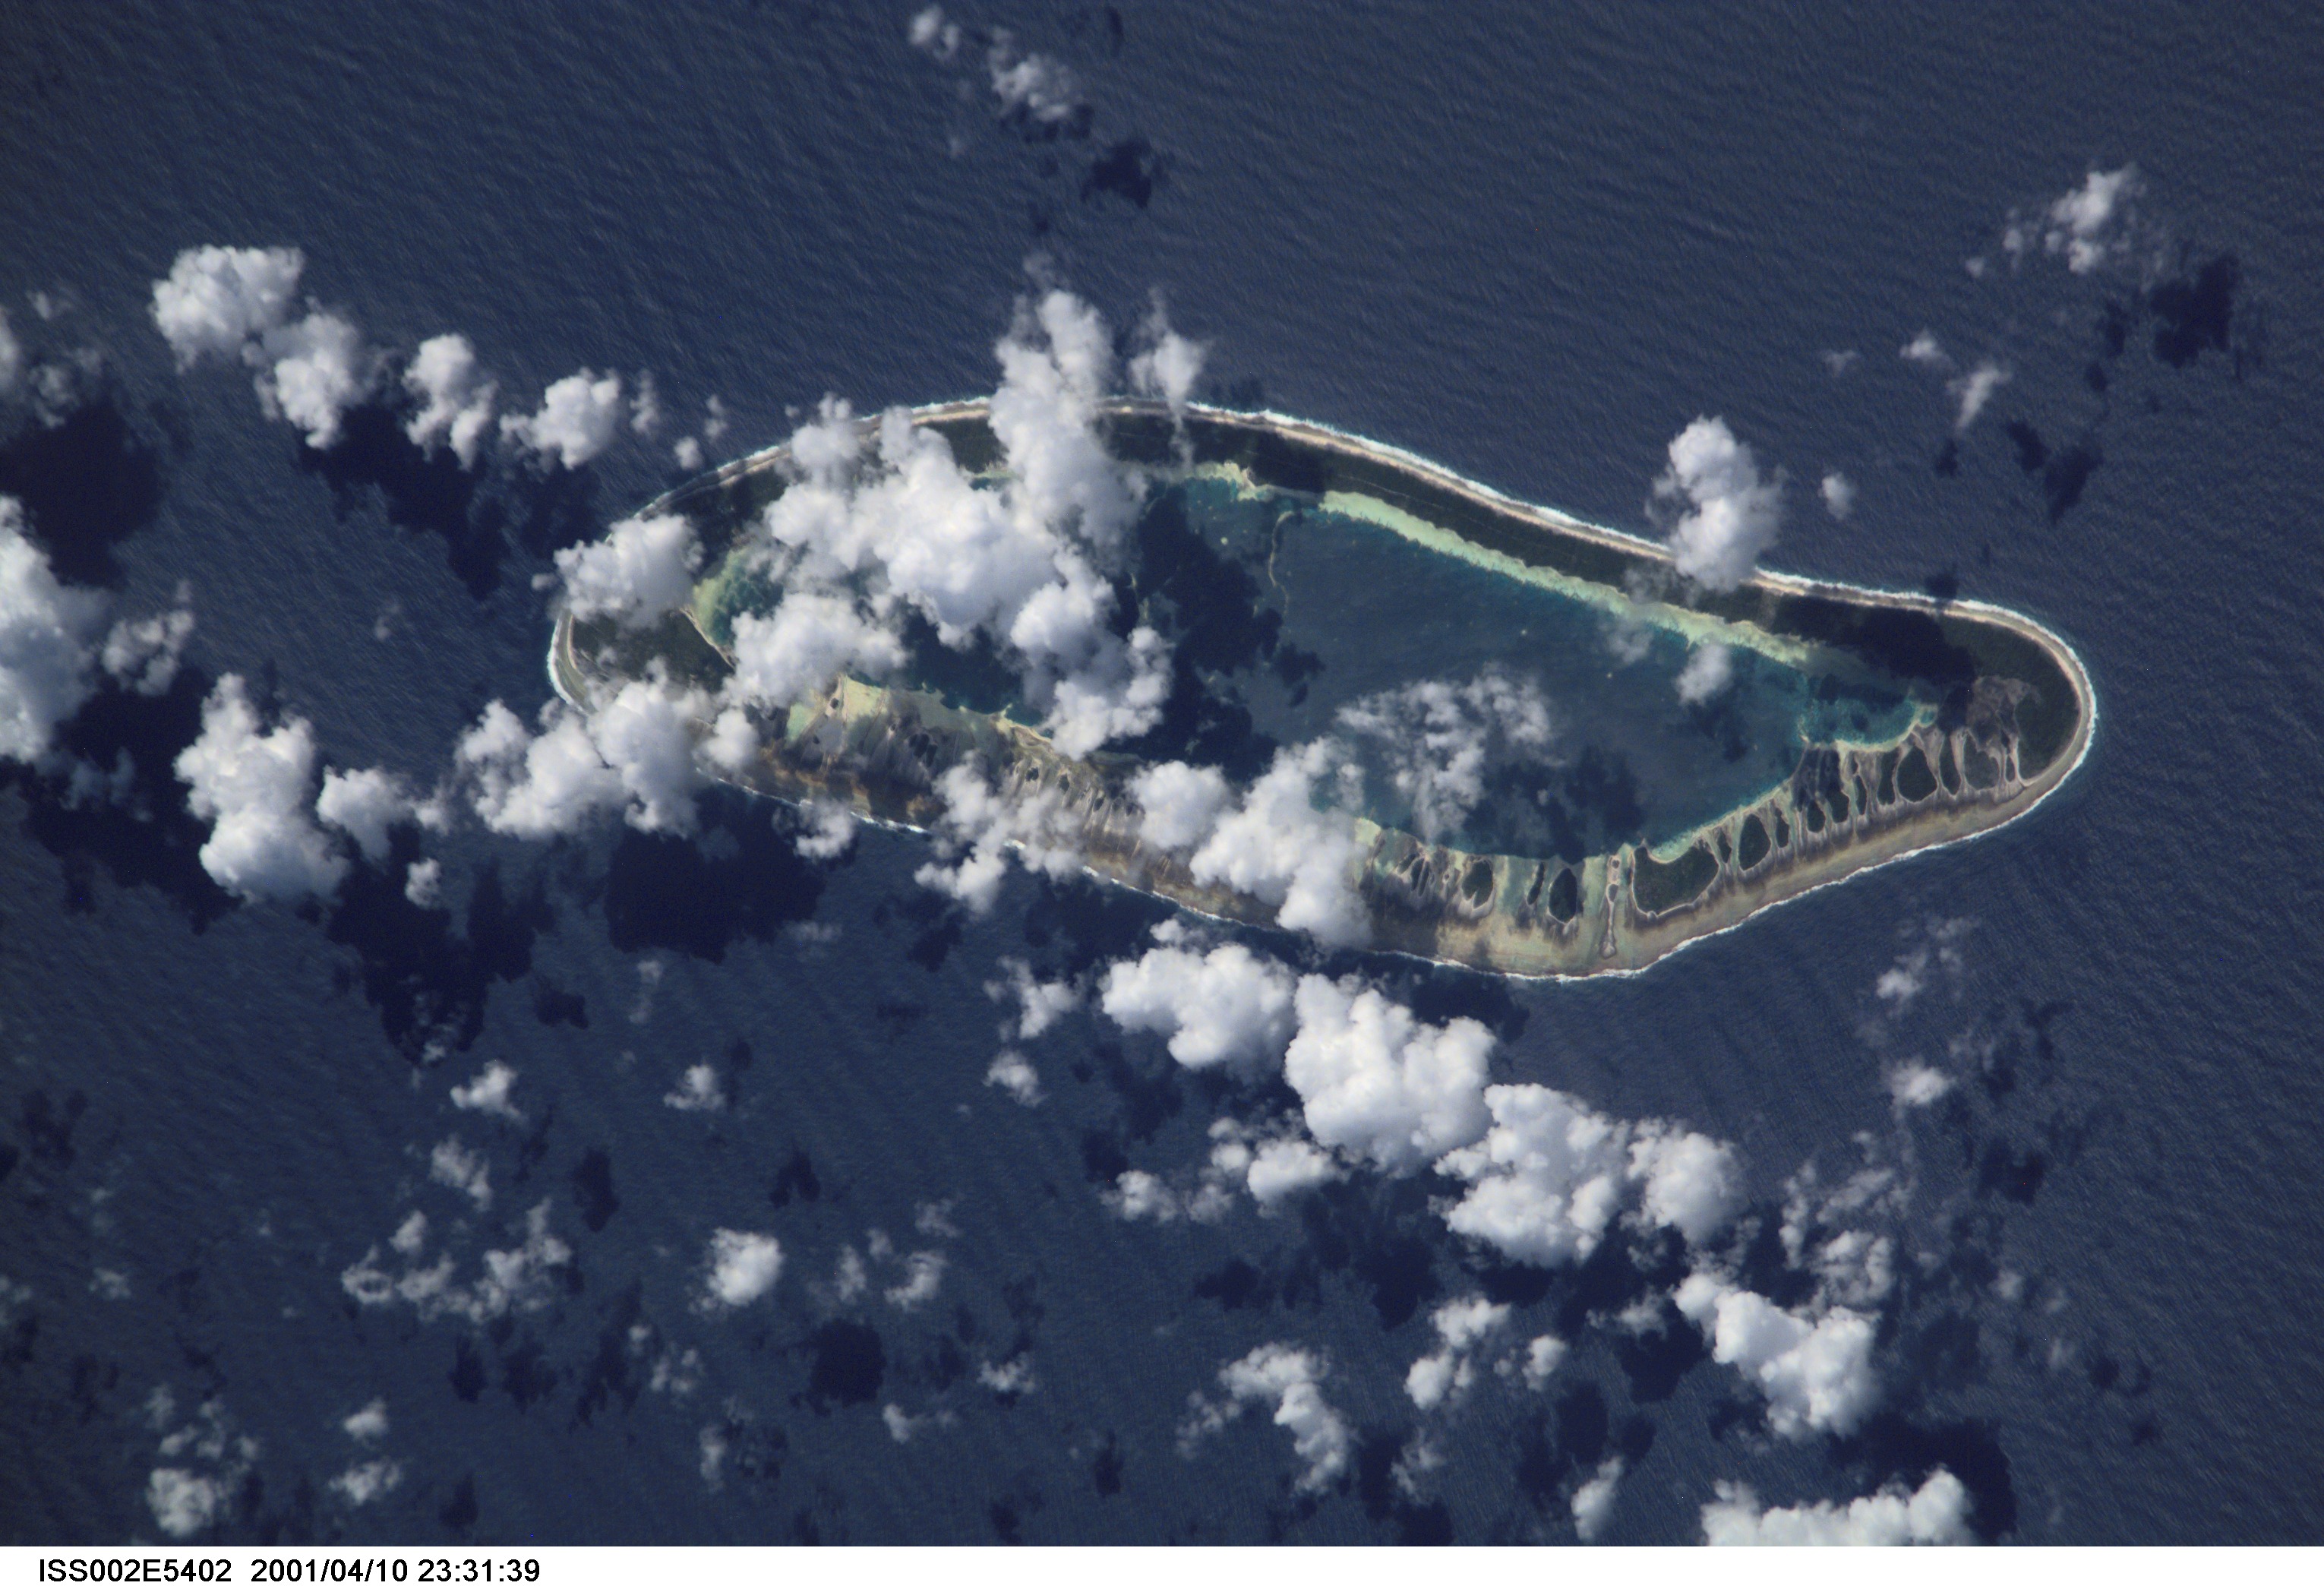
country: TUAMOTU ARCHIPELAGO
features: TATAKOTO ATOLL
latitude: -17.5
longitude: -138.5
